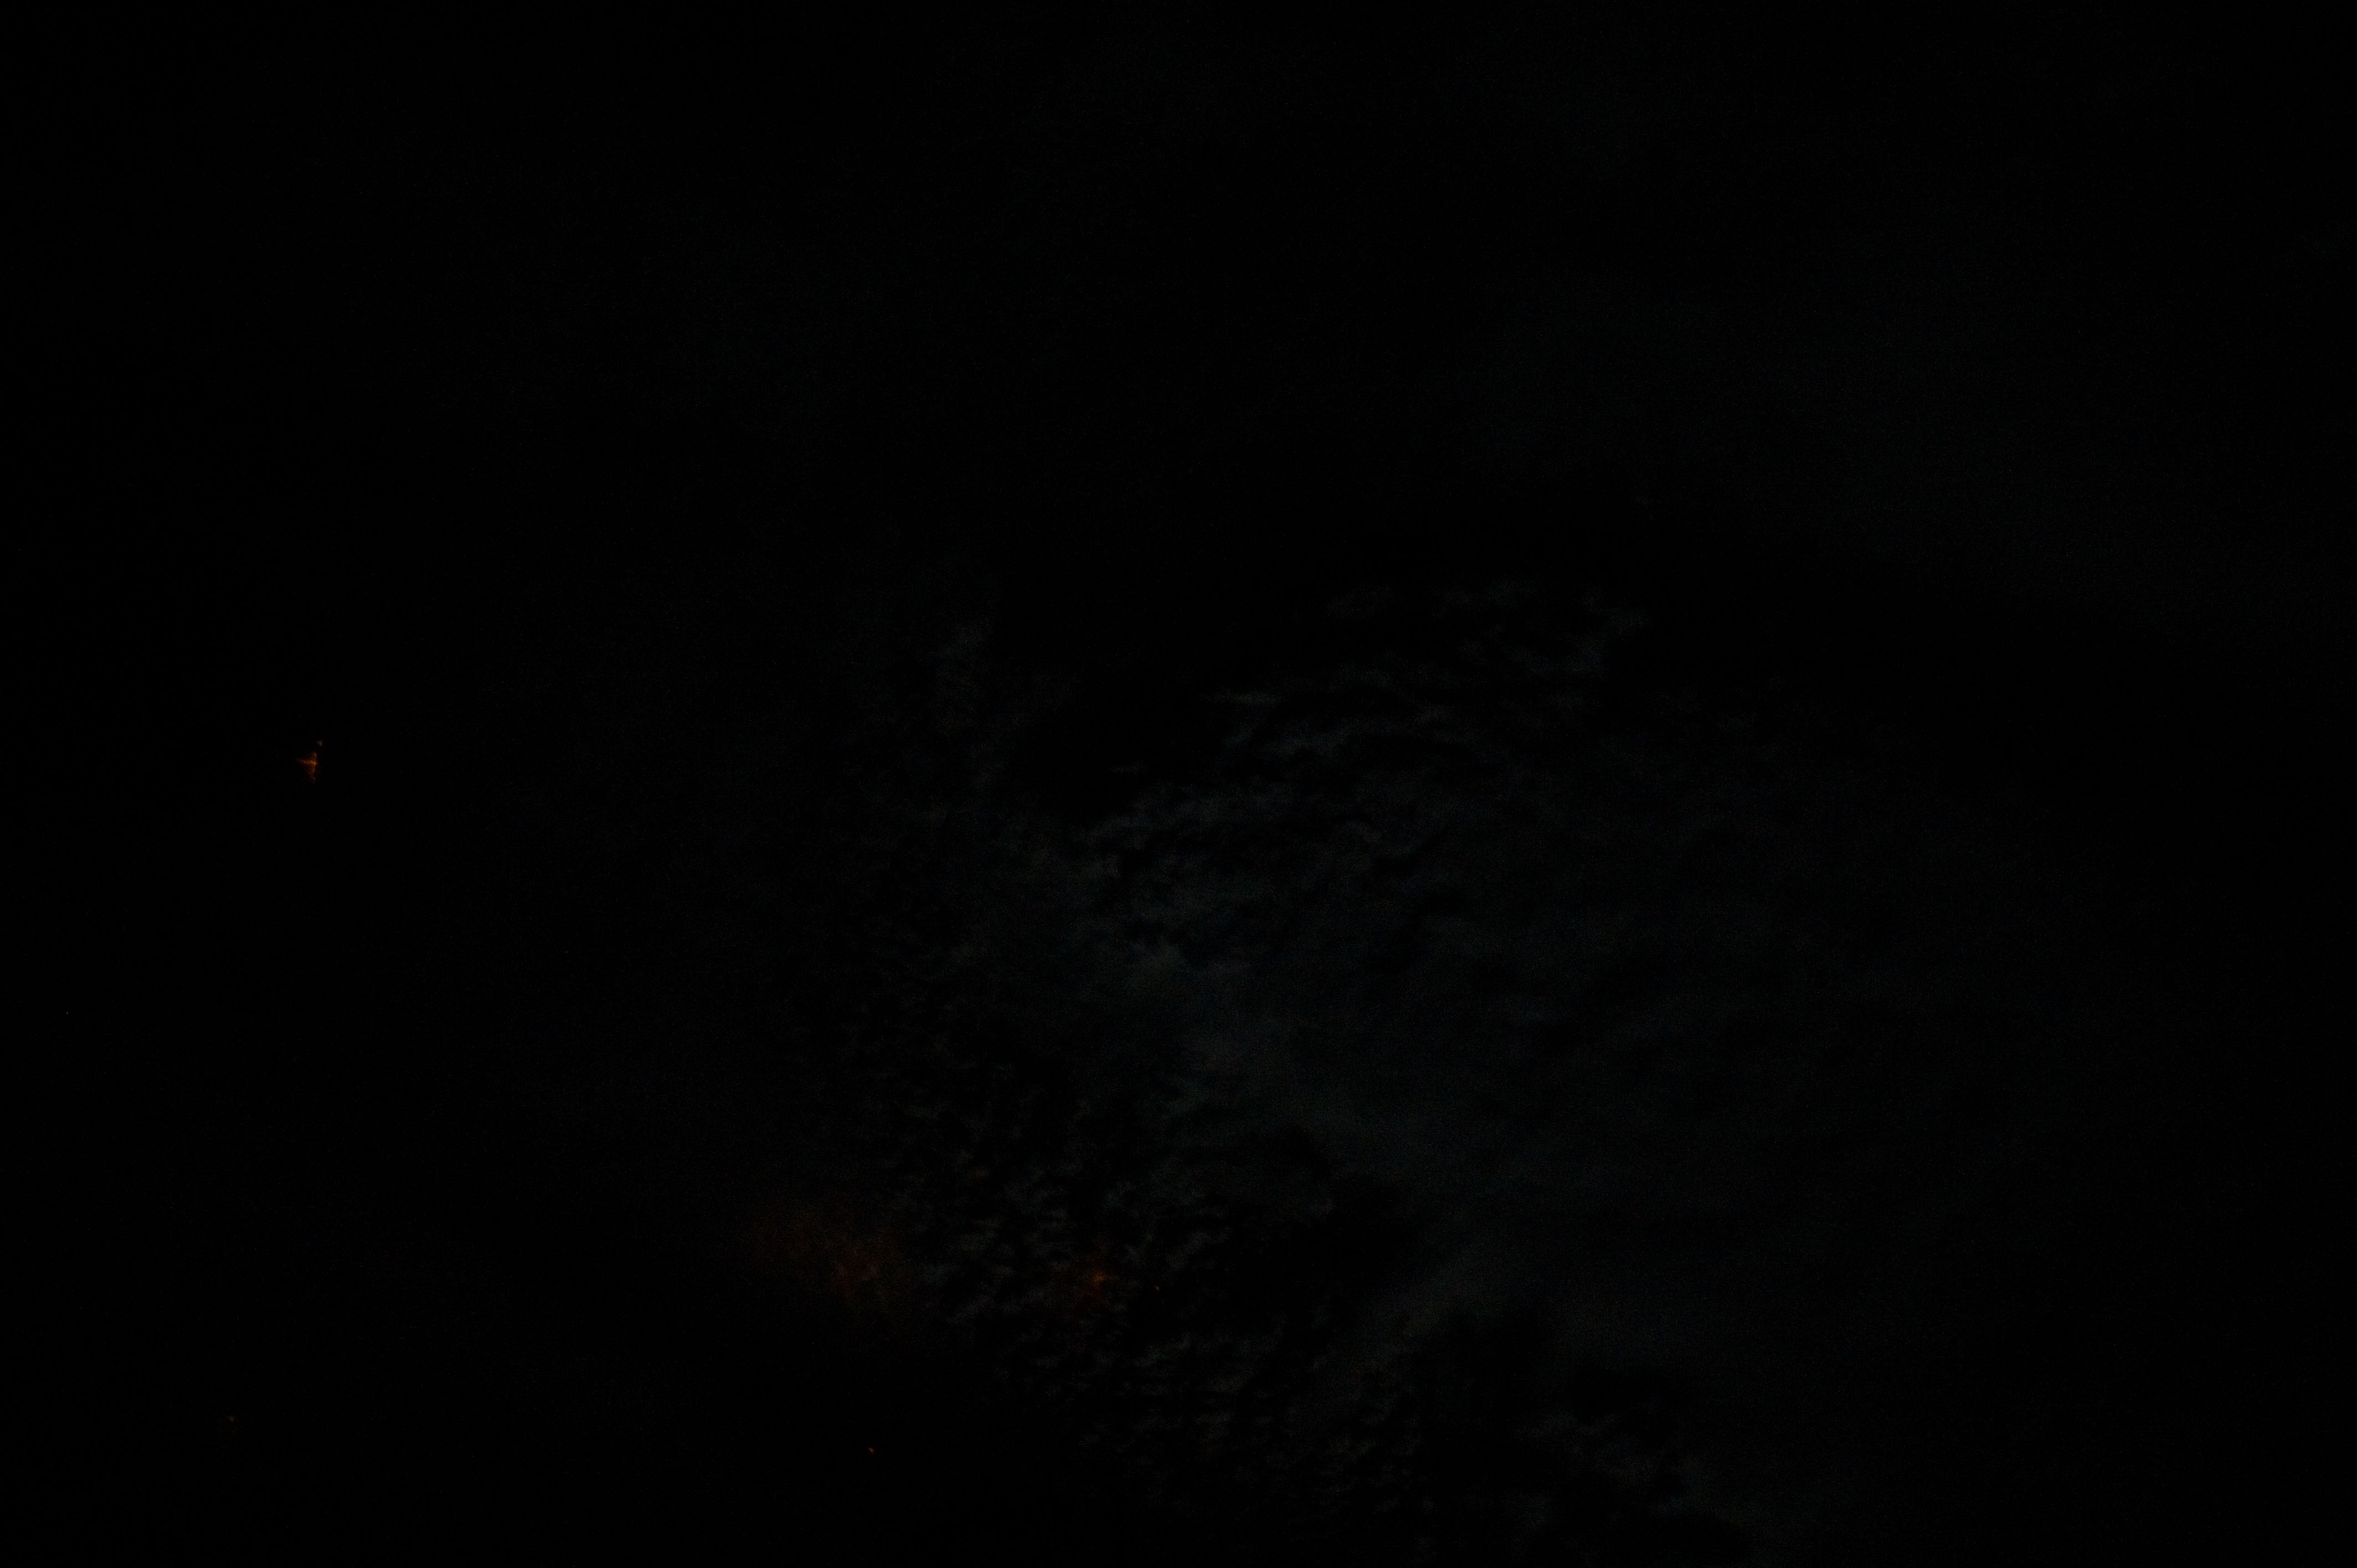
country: USA-OKLAHOMA
